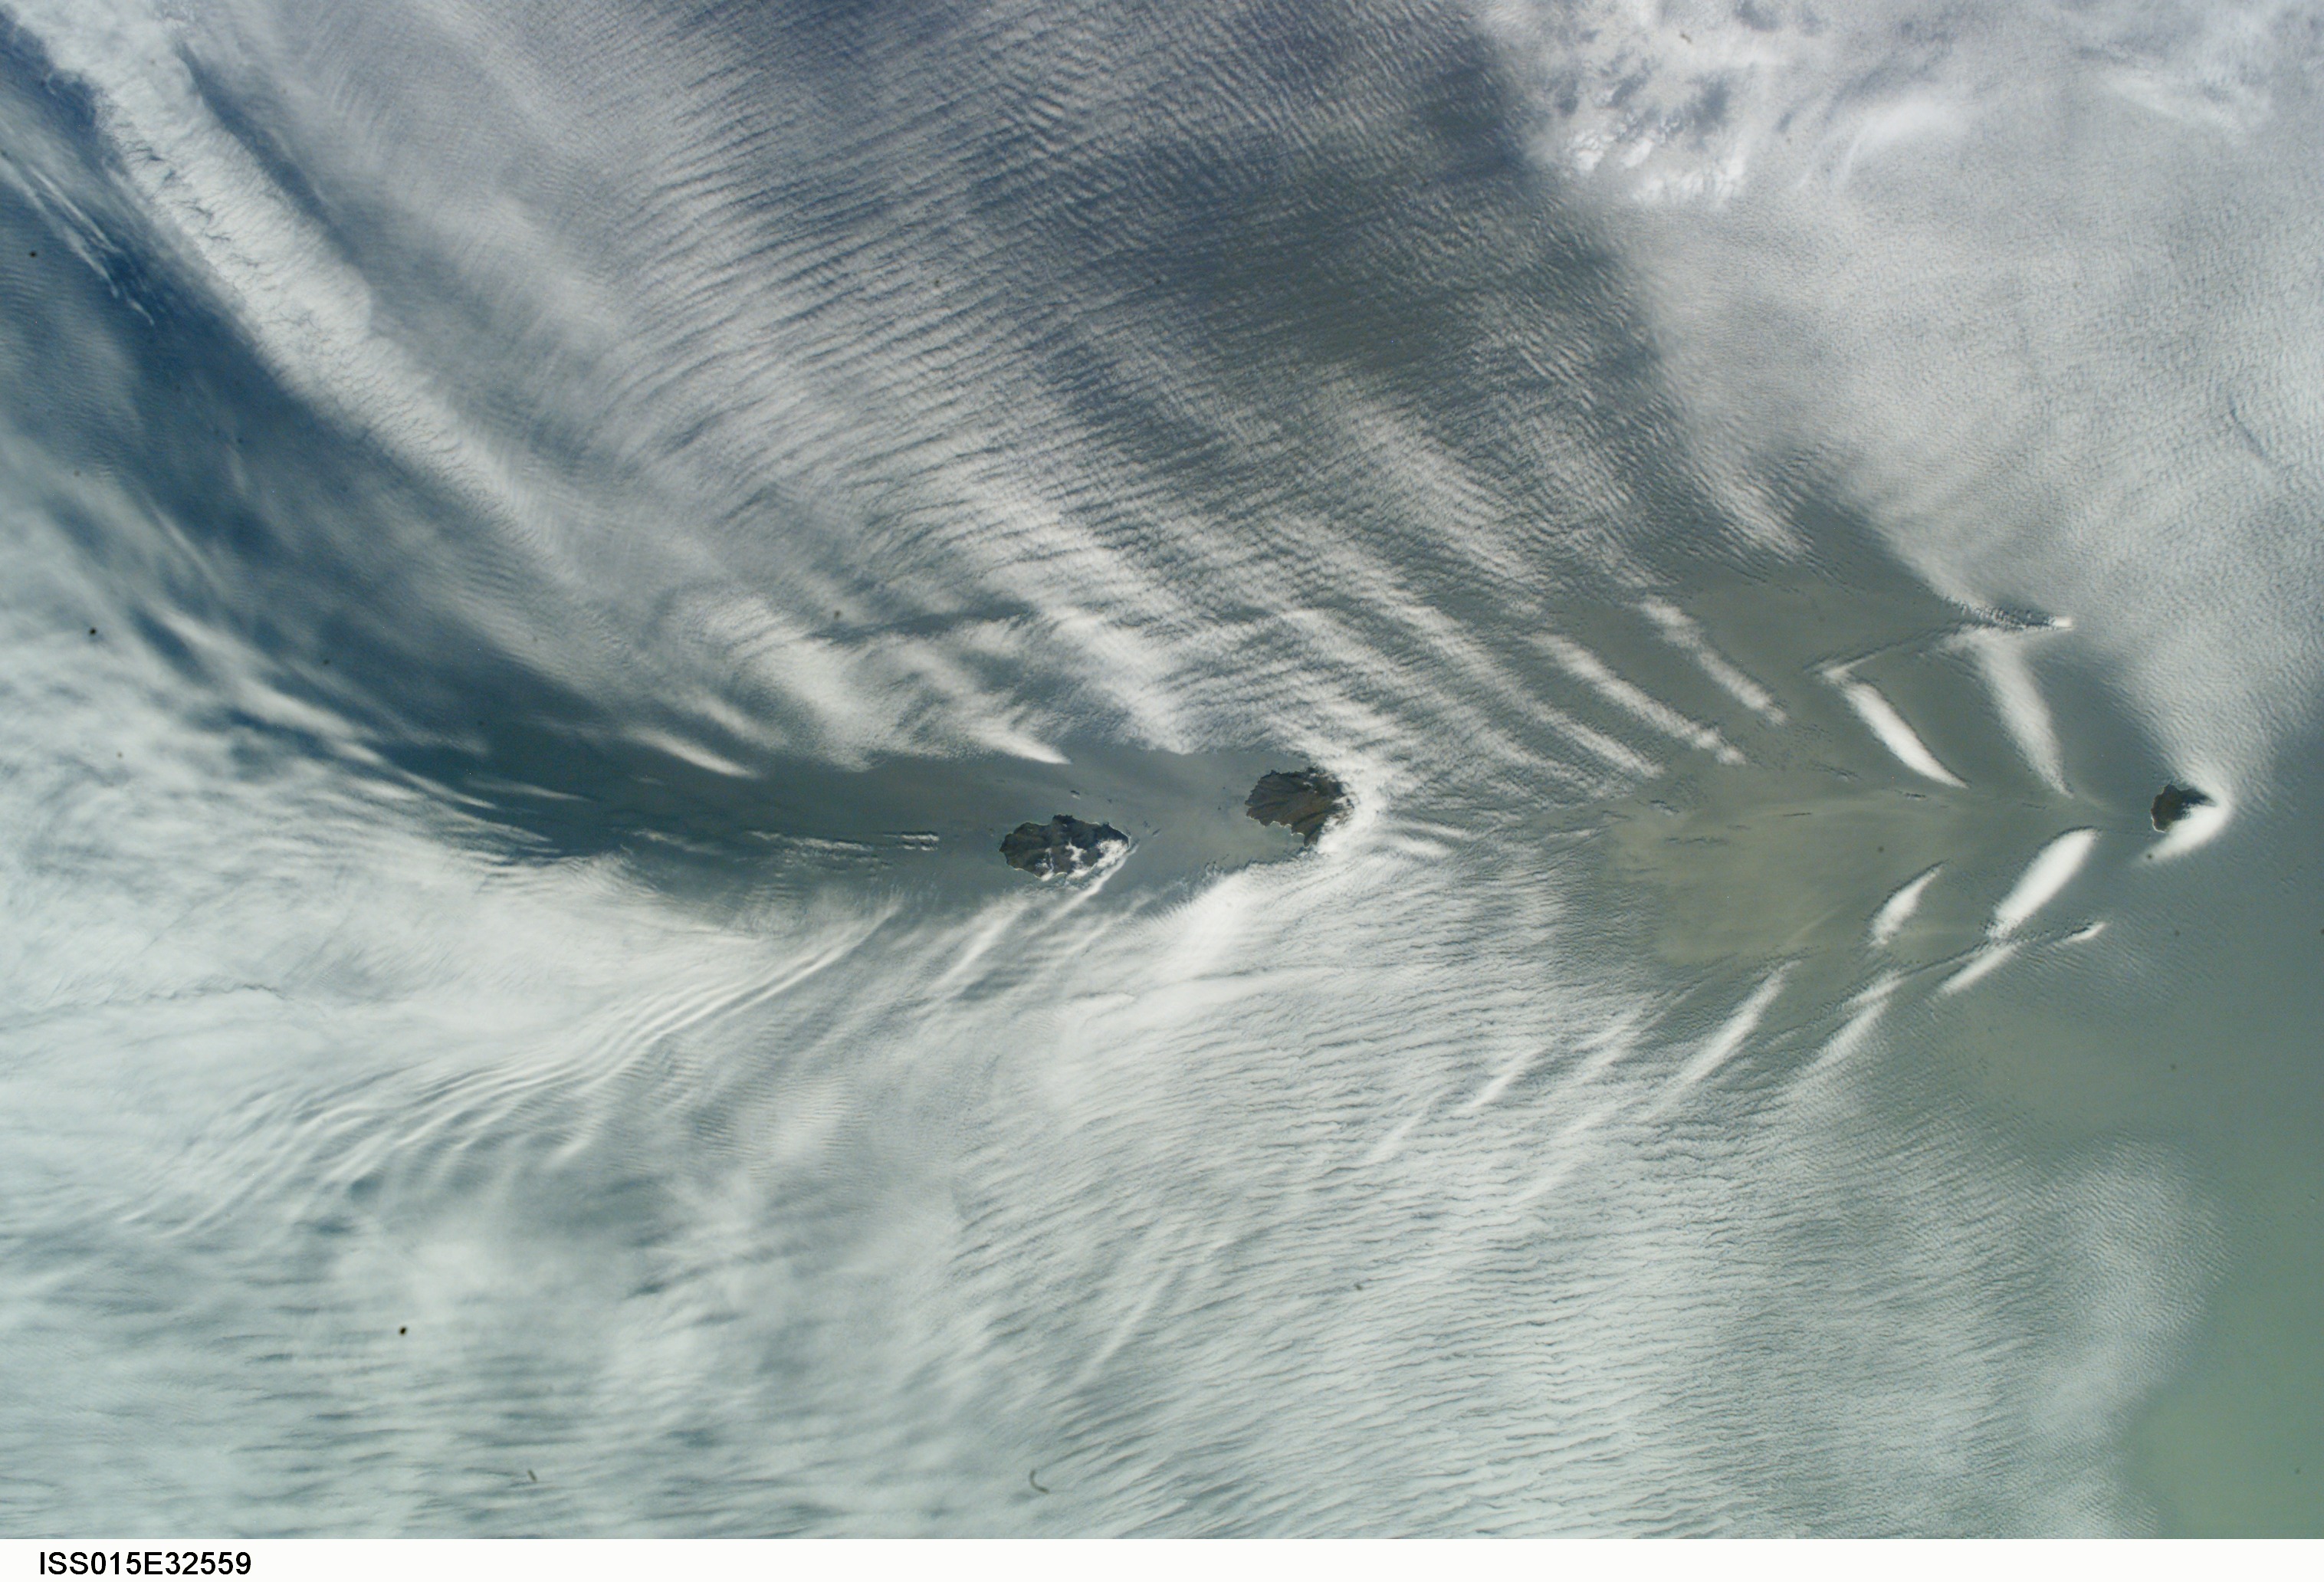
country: INDIAN OCEAN I(S).
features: CROZET ARCH., WAKE CLOUDS
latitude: -46.5
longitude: 52.0
